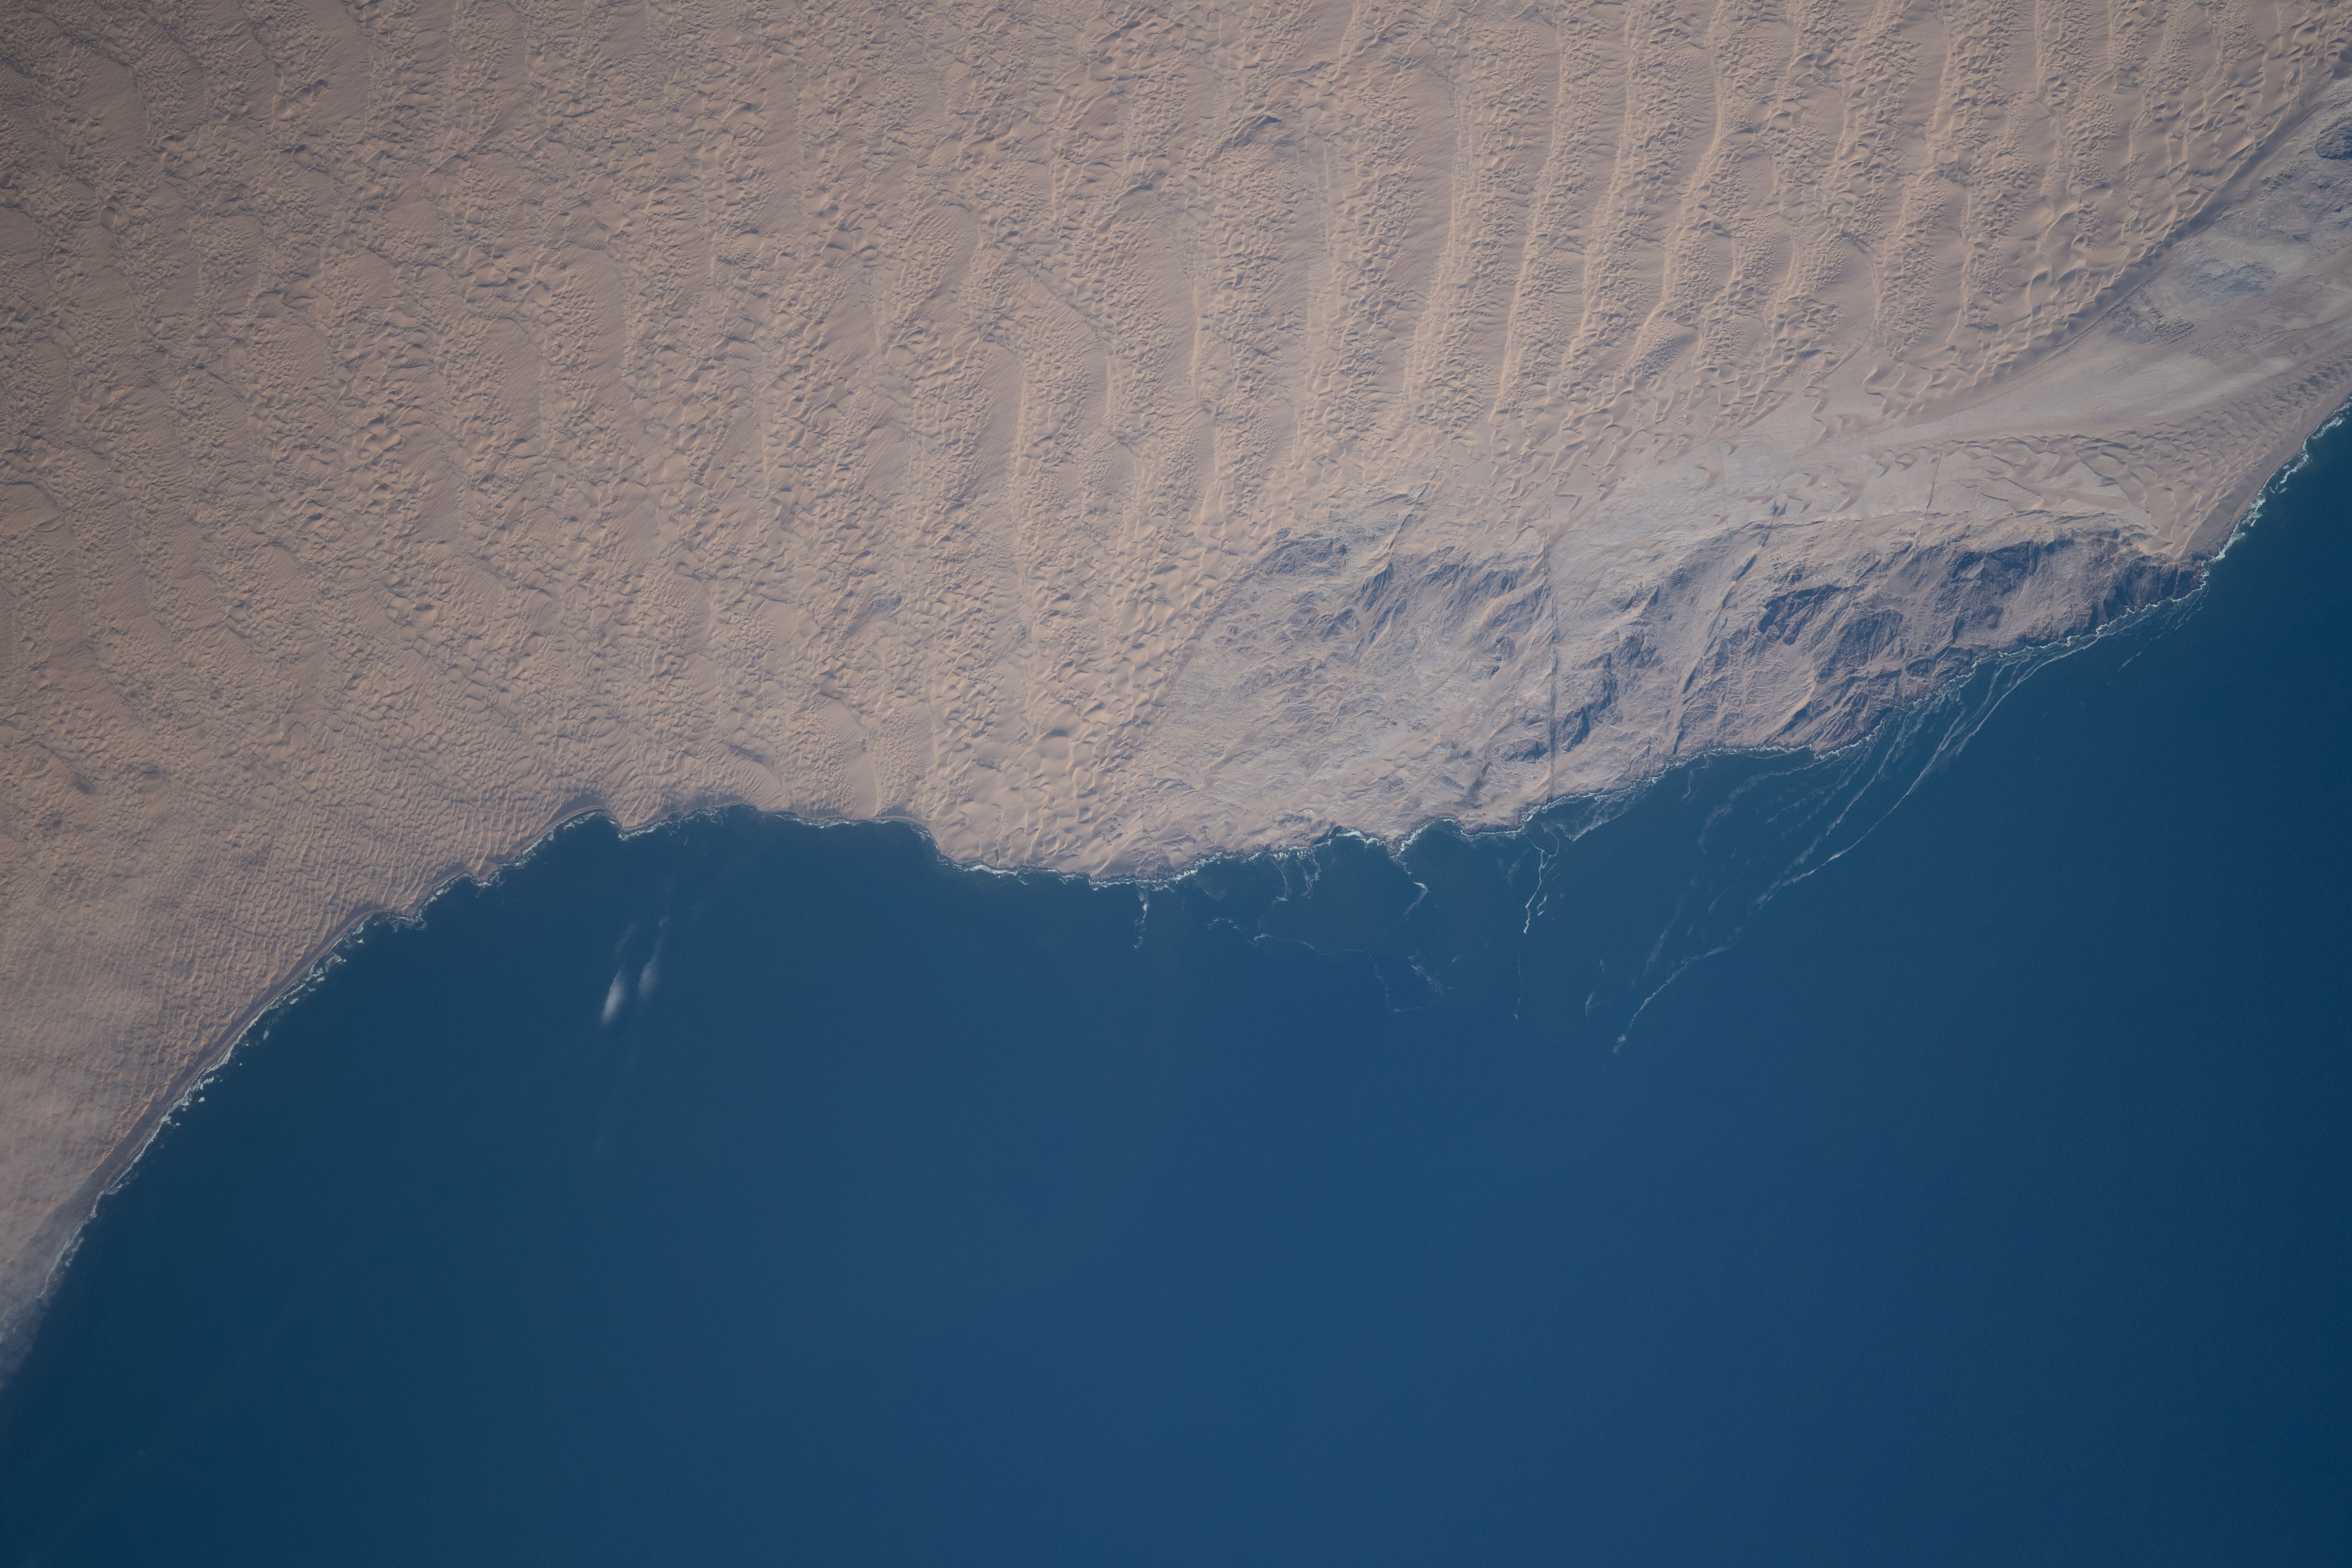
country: NAMIBIA
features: NAMIB DESERT
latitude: -25.6
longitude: 14.9
